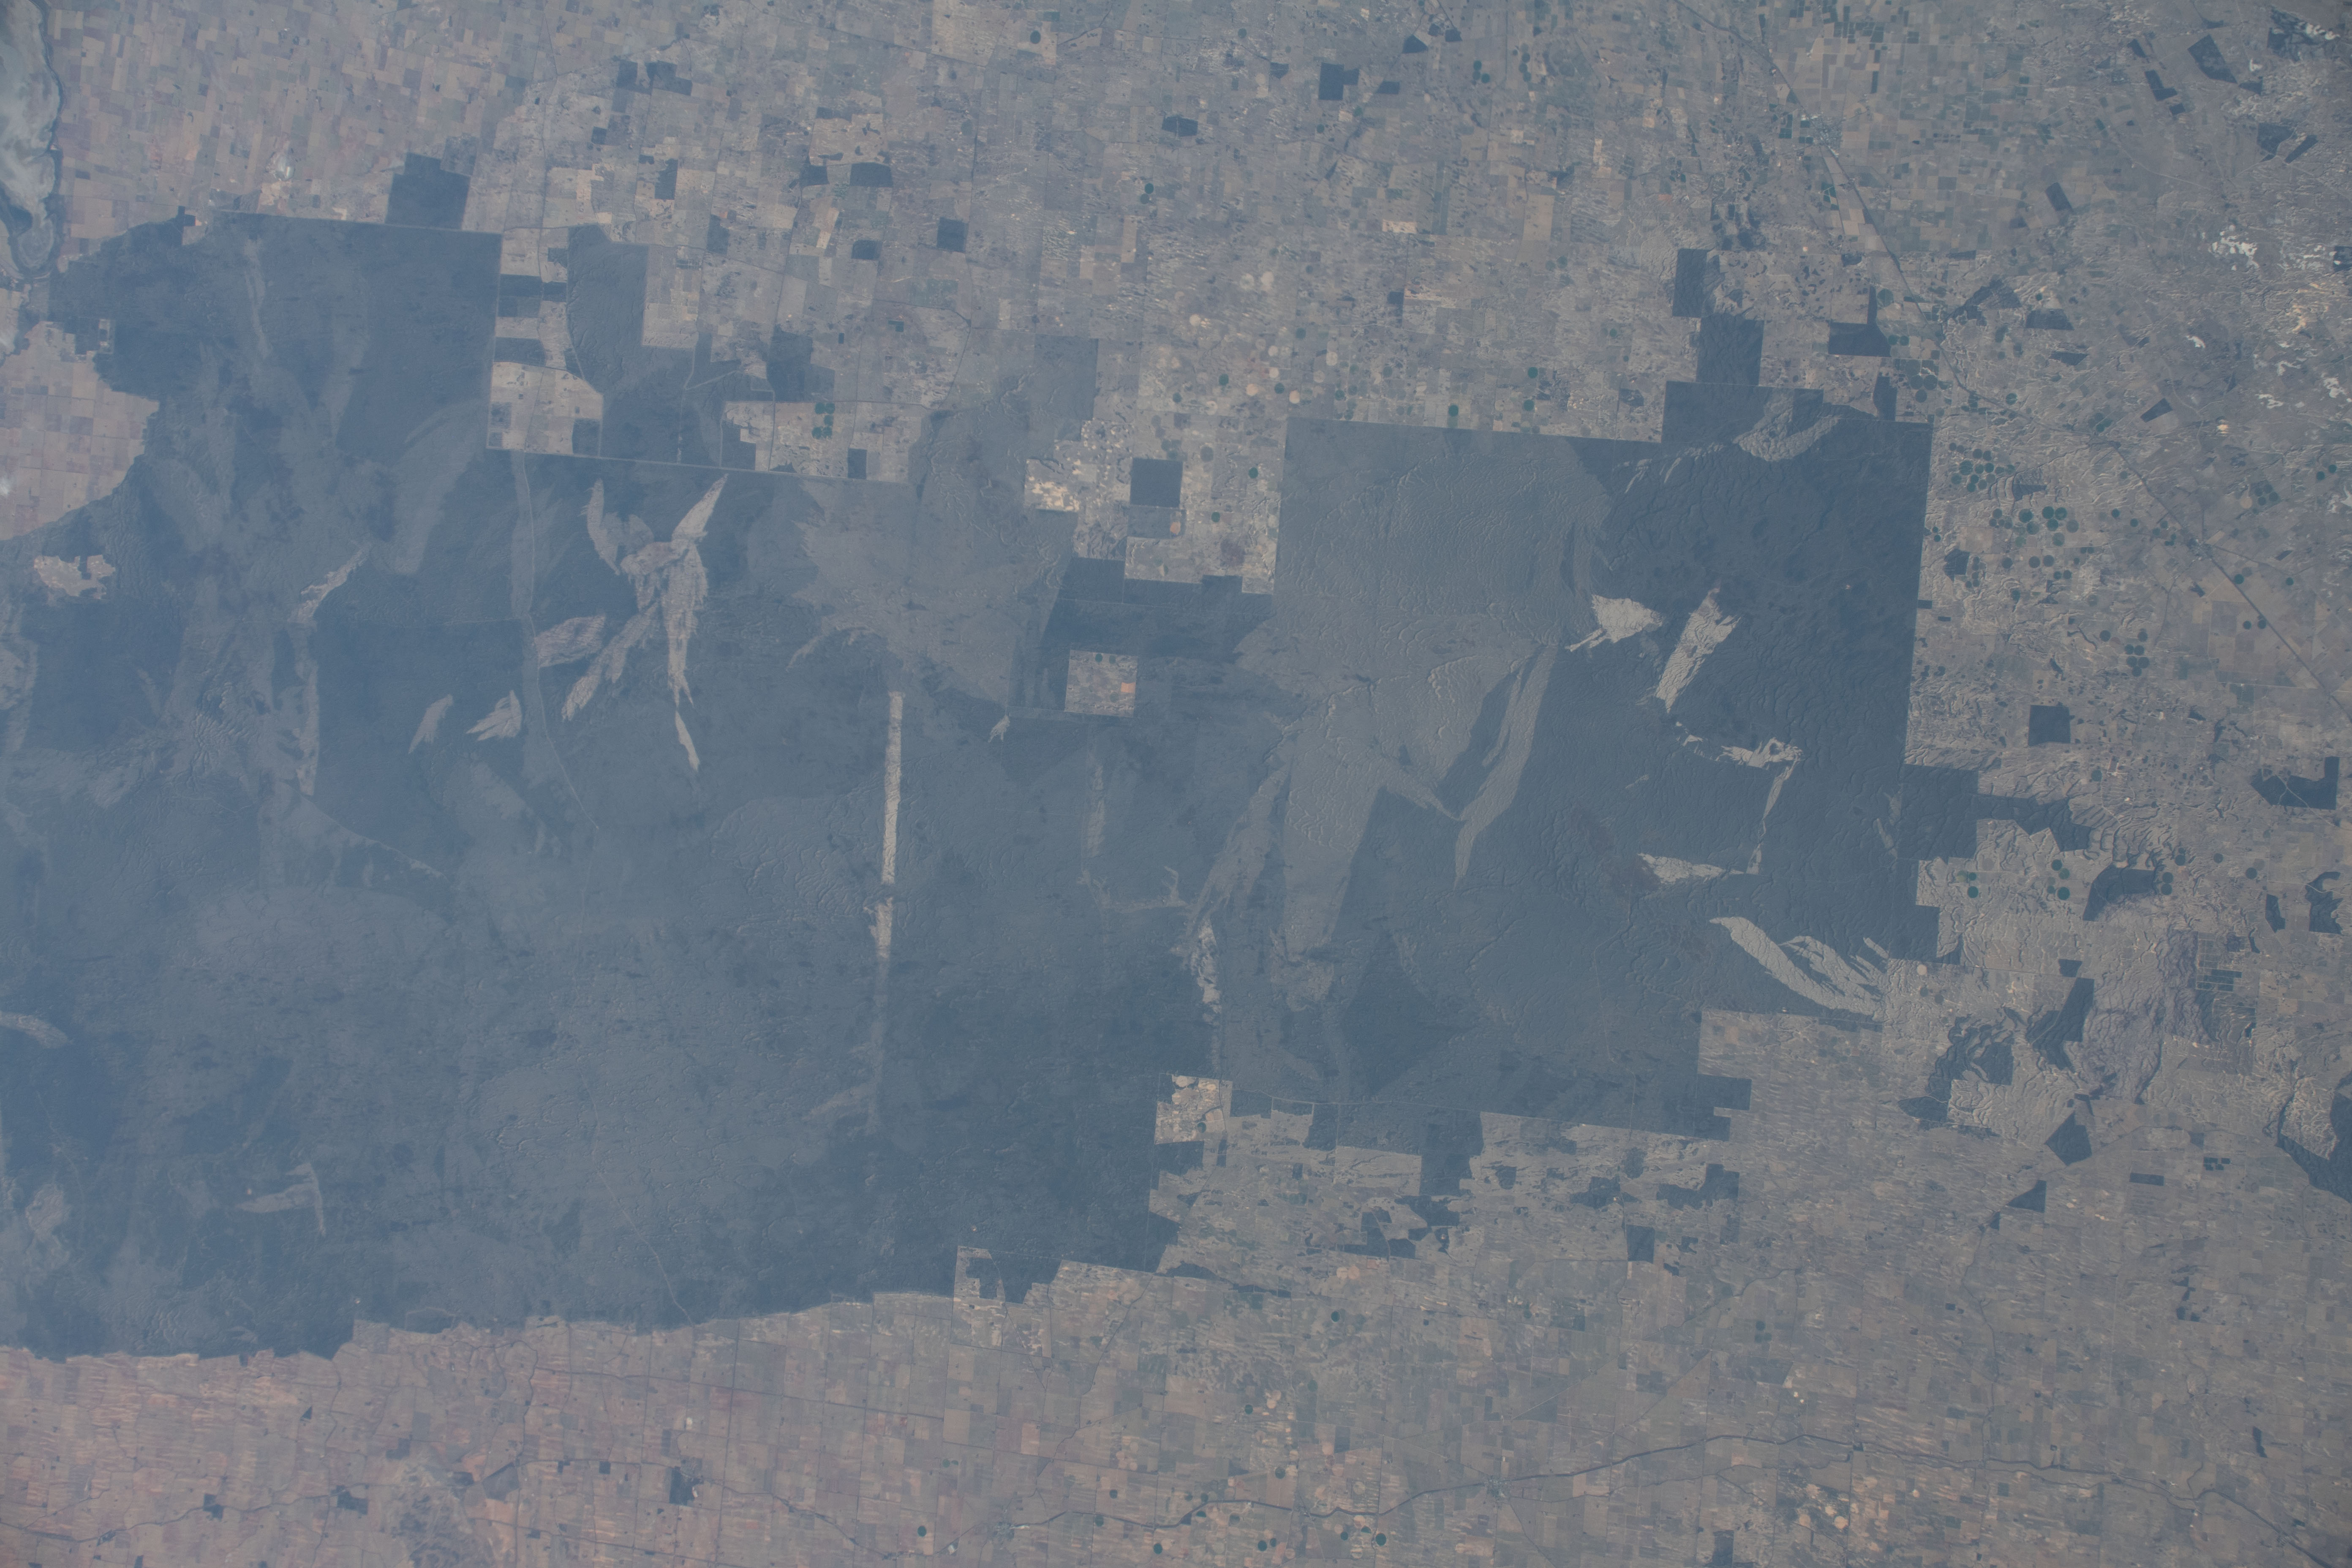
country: AUSTRALIA-SA
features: BIG DESERT, NGARKAT CONSERVATION PARK
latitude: -35.6
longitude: 140.9
